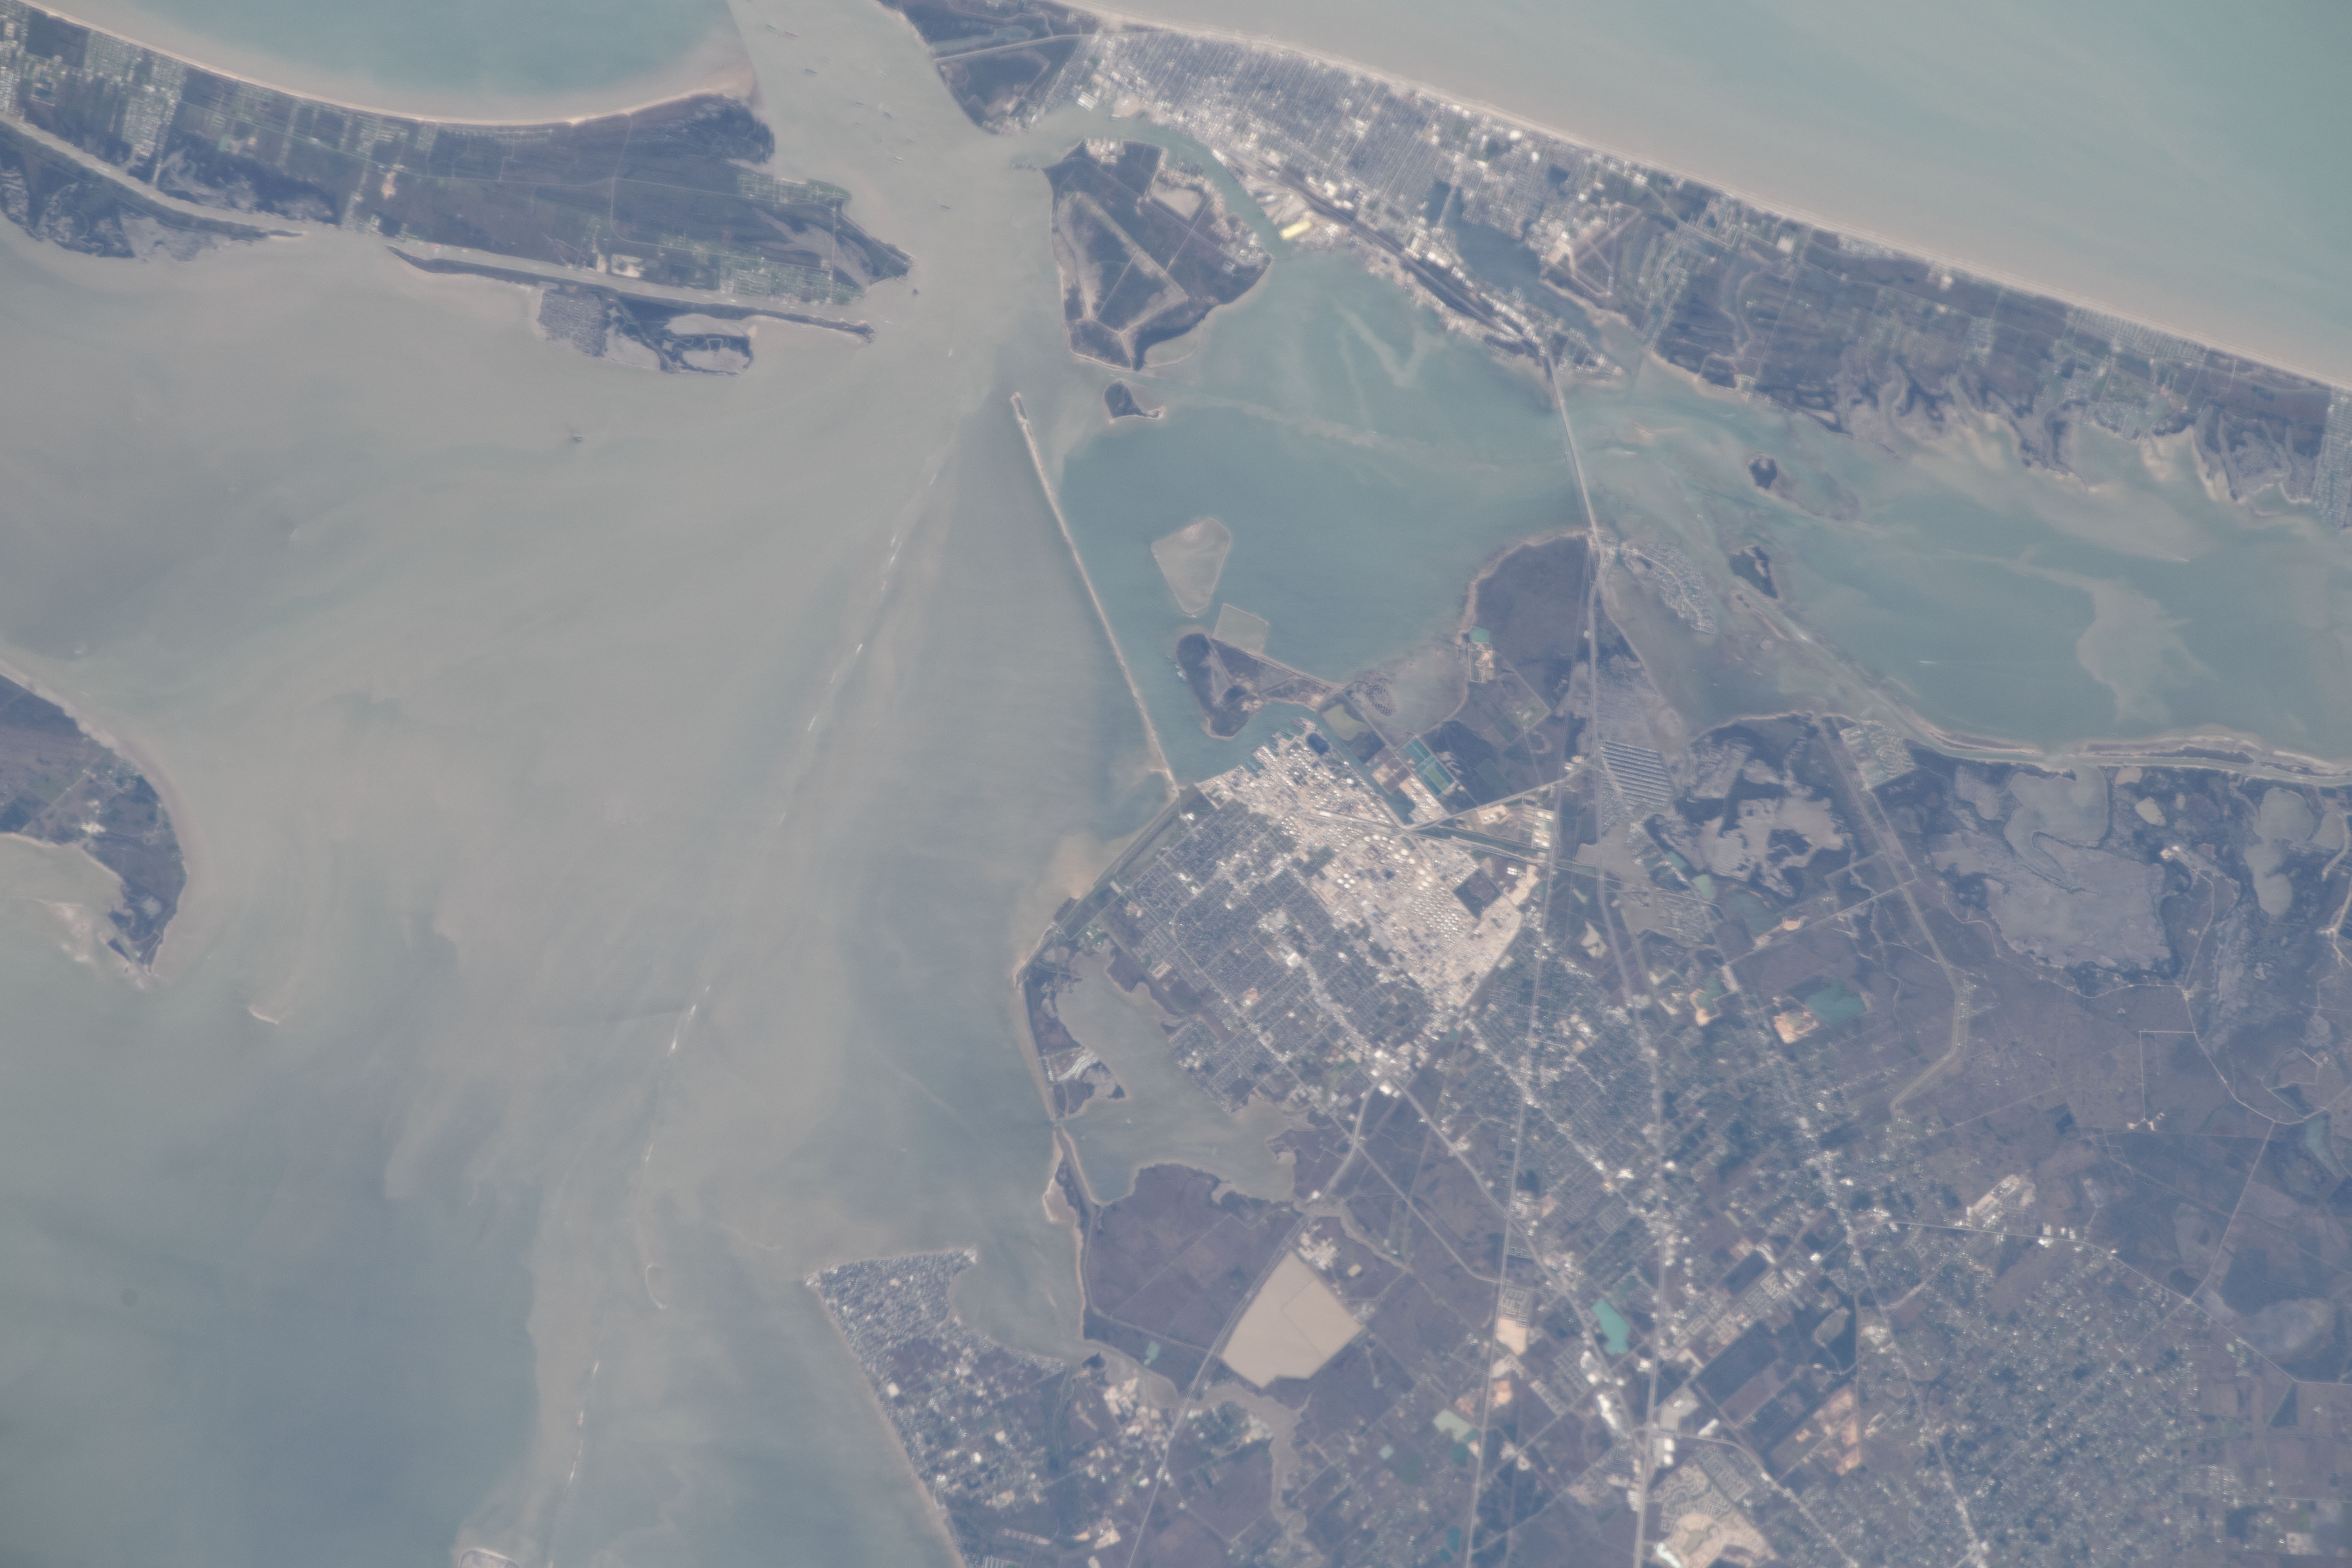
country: USA-TEXAS
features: GALVESTON BAY, GALVESTON ISLAND
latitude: 29.4
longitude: -94.9
